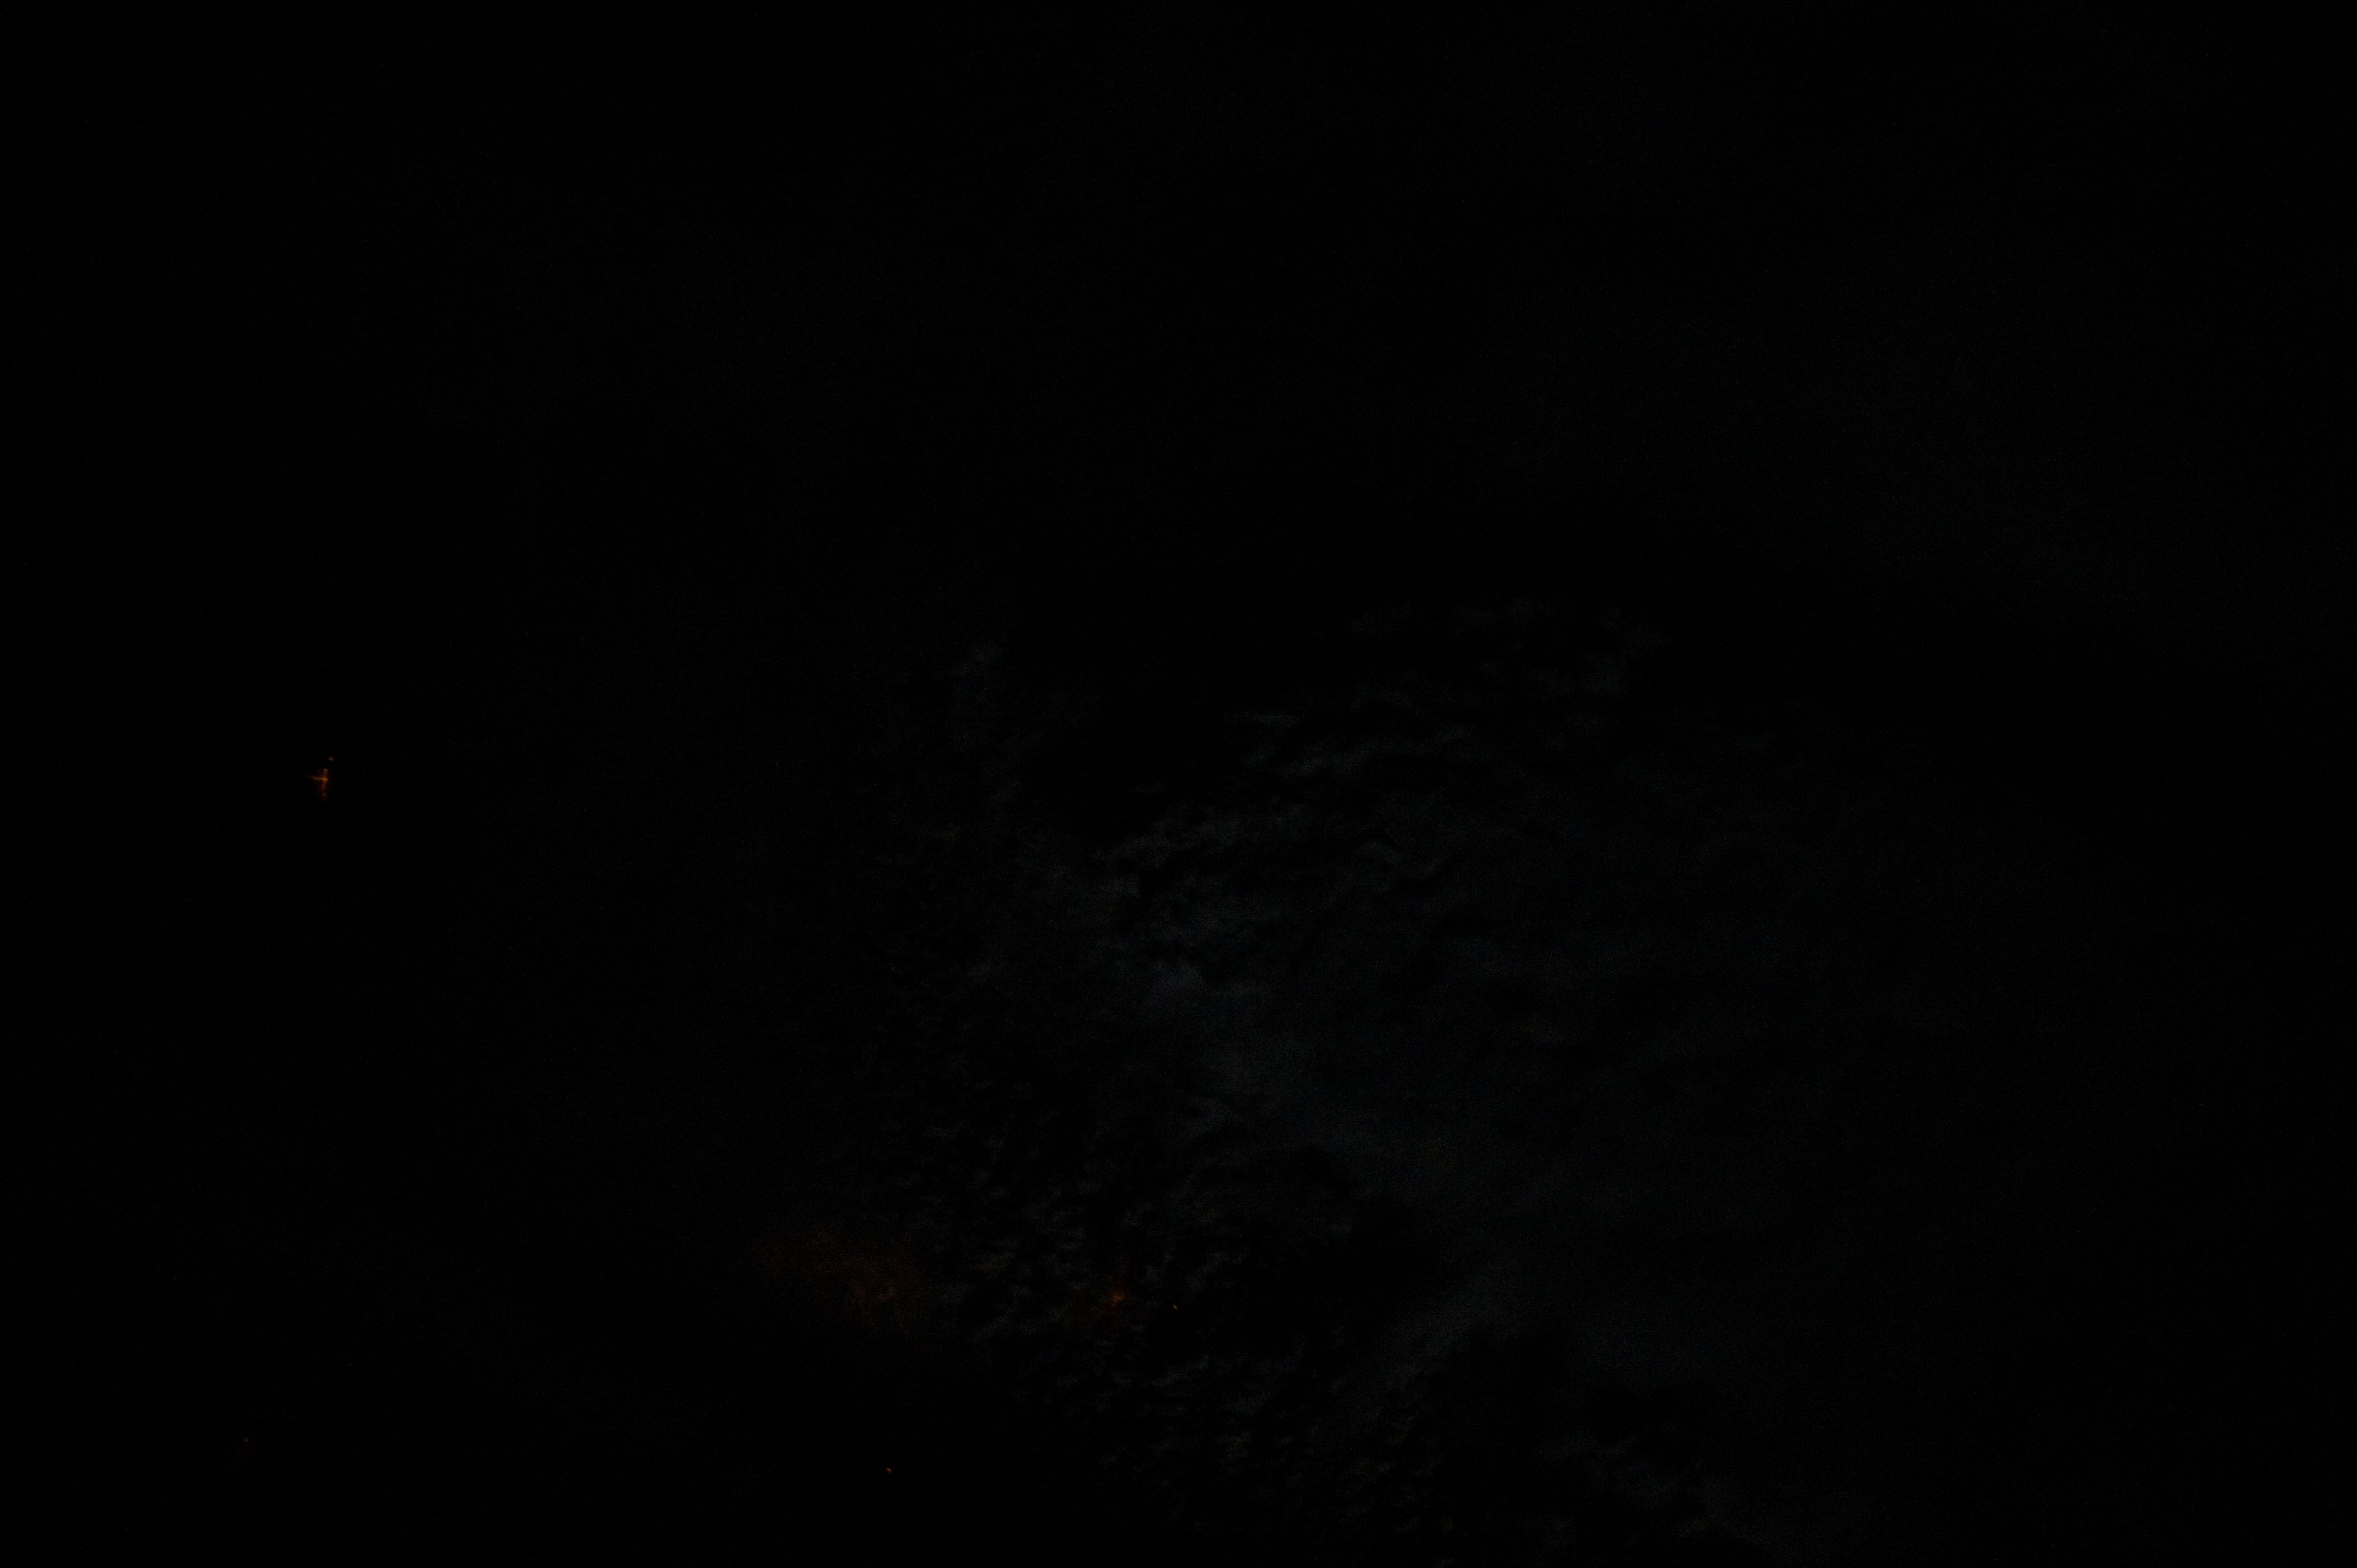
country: USA-OKLAHOMA
